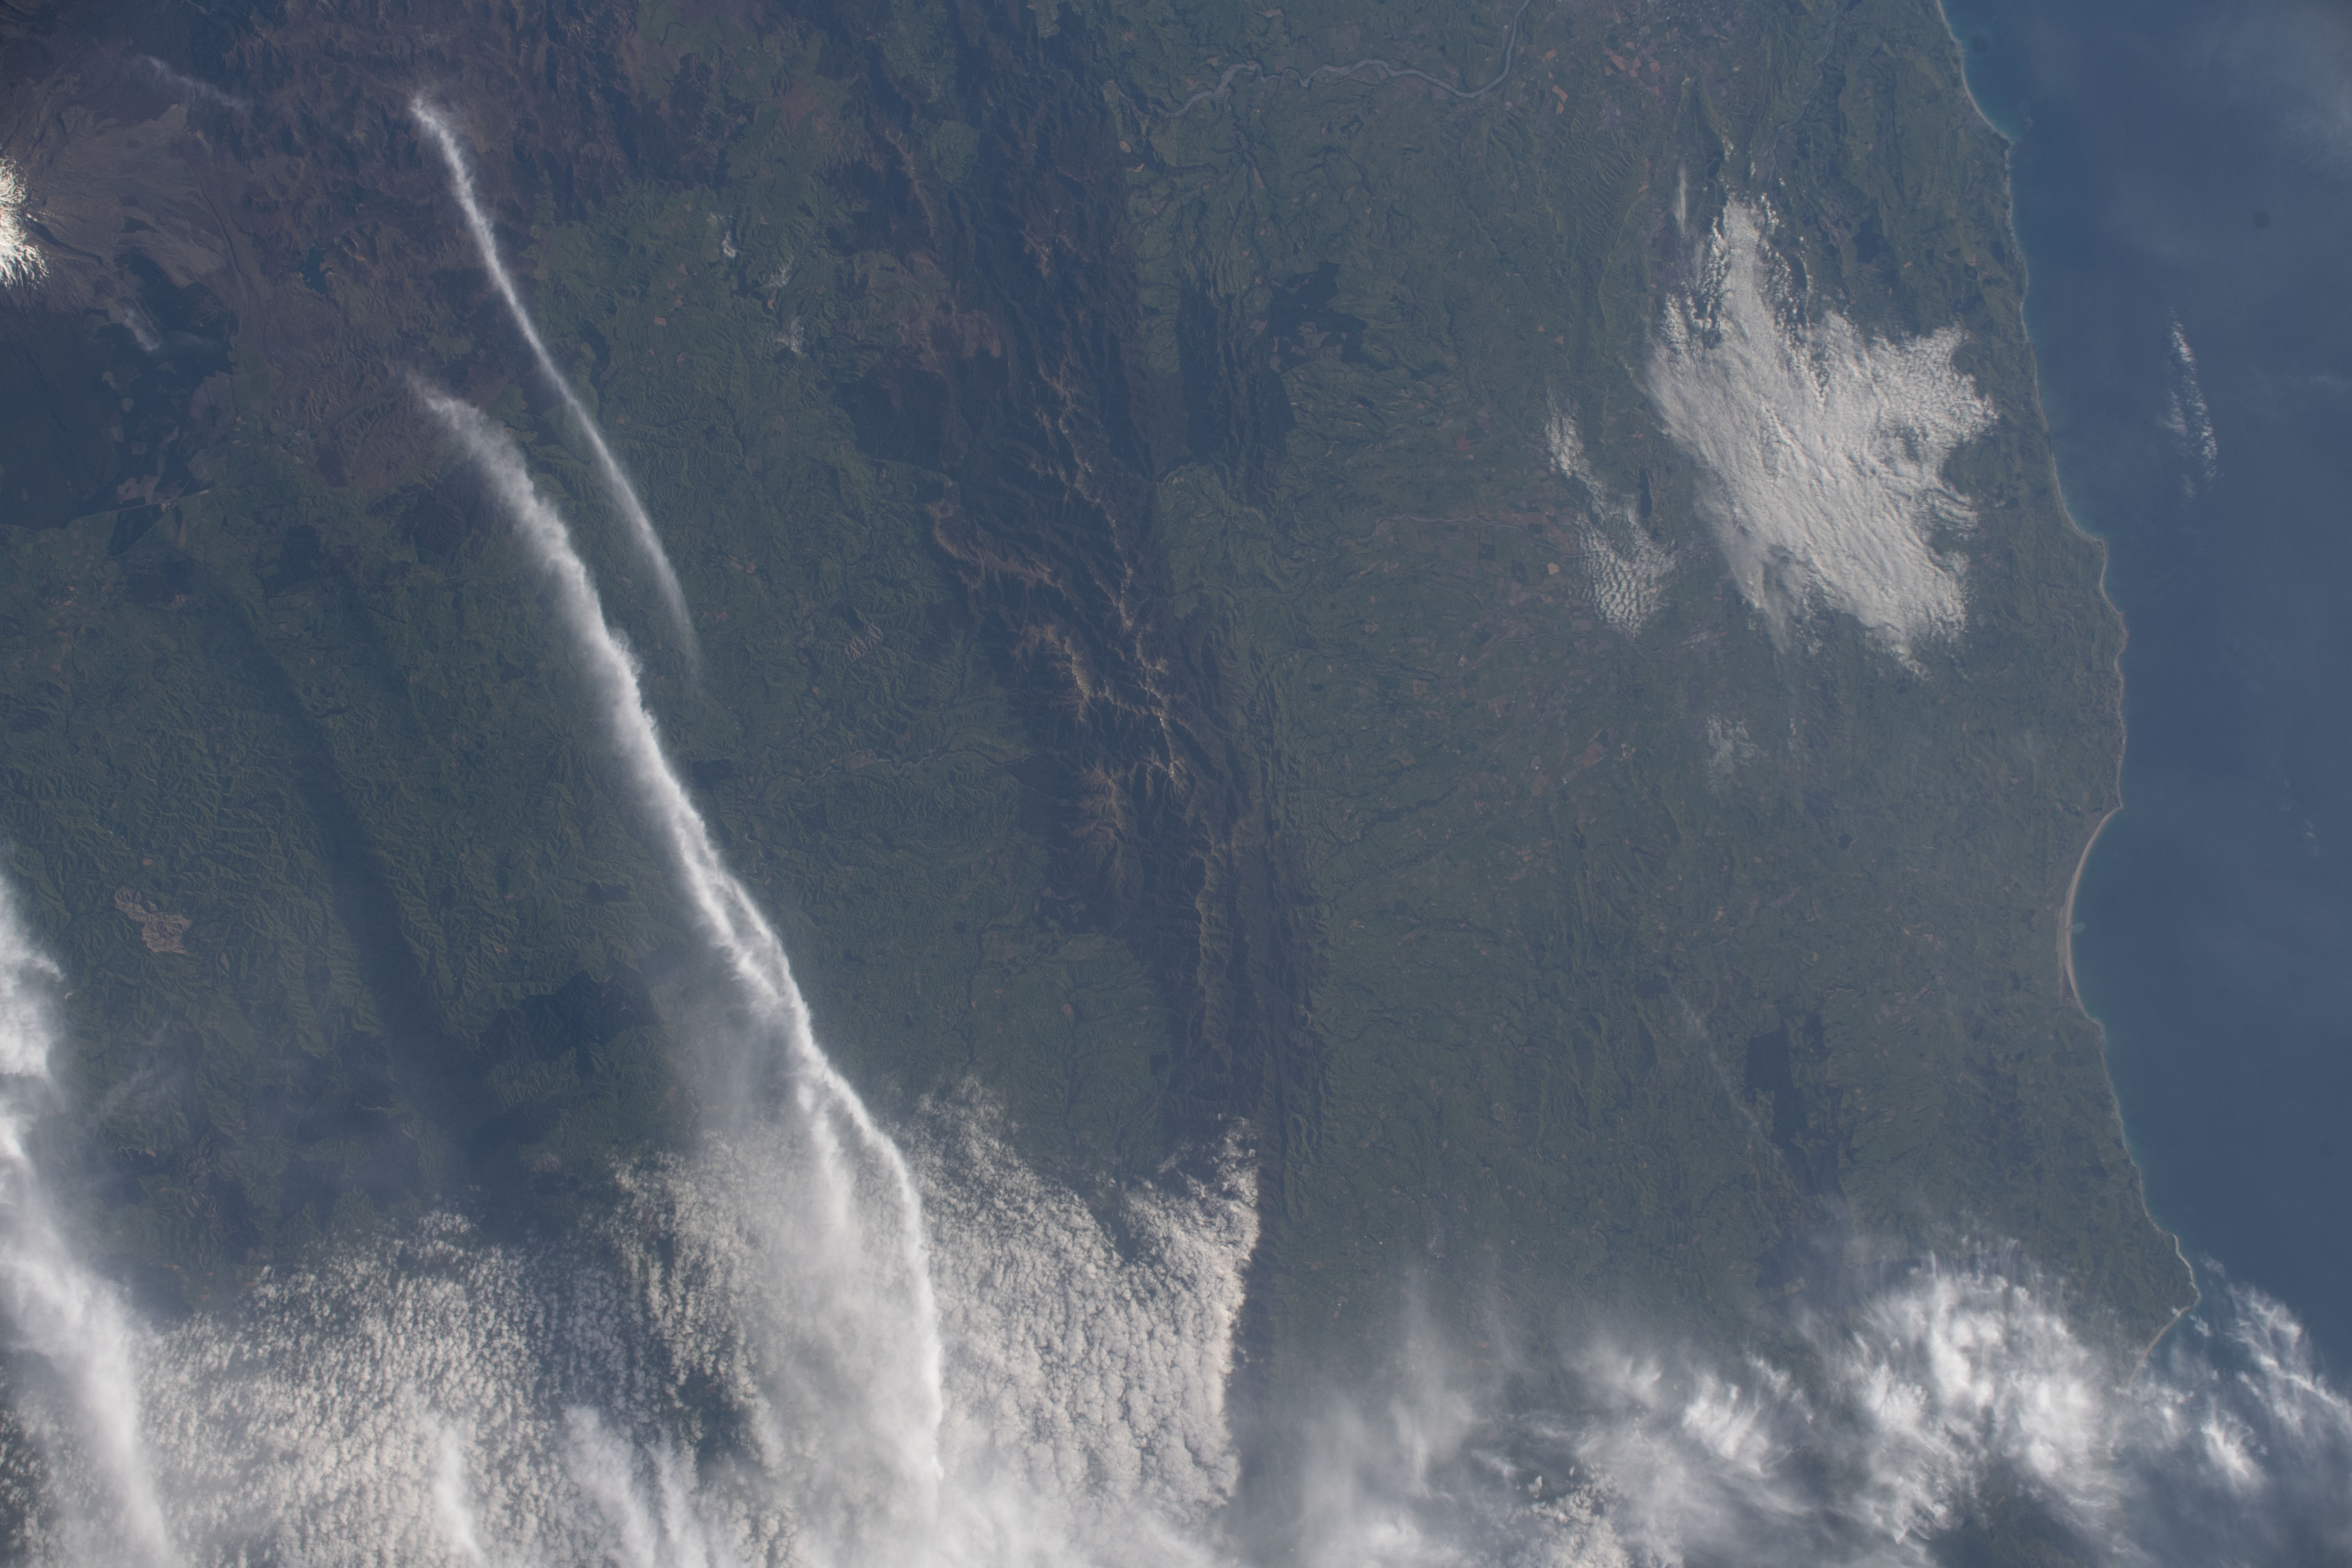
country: NEW ZEALAND-NI
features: RUAHINE FOREST PARK
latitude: -39.9
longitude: 176.2
